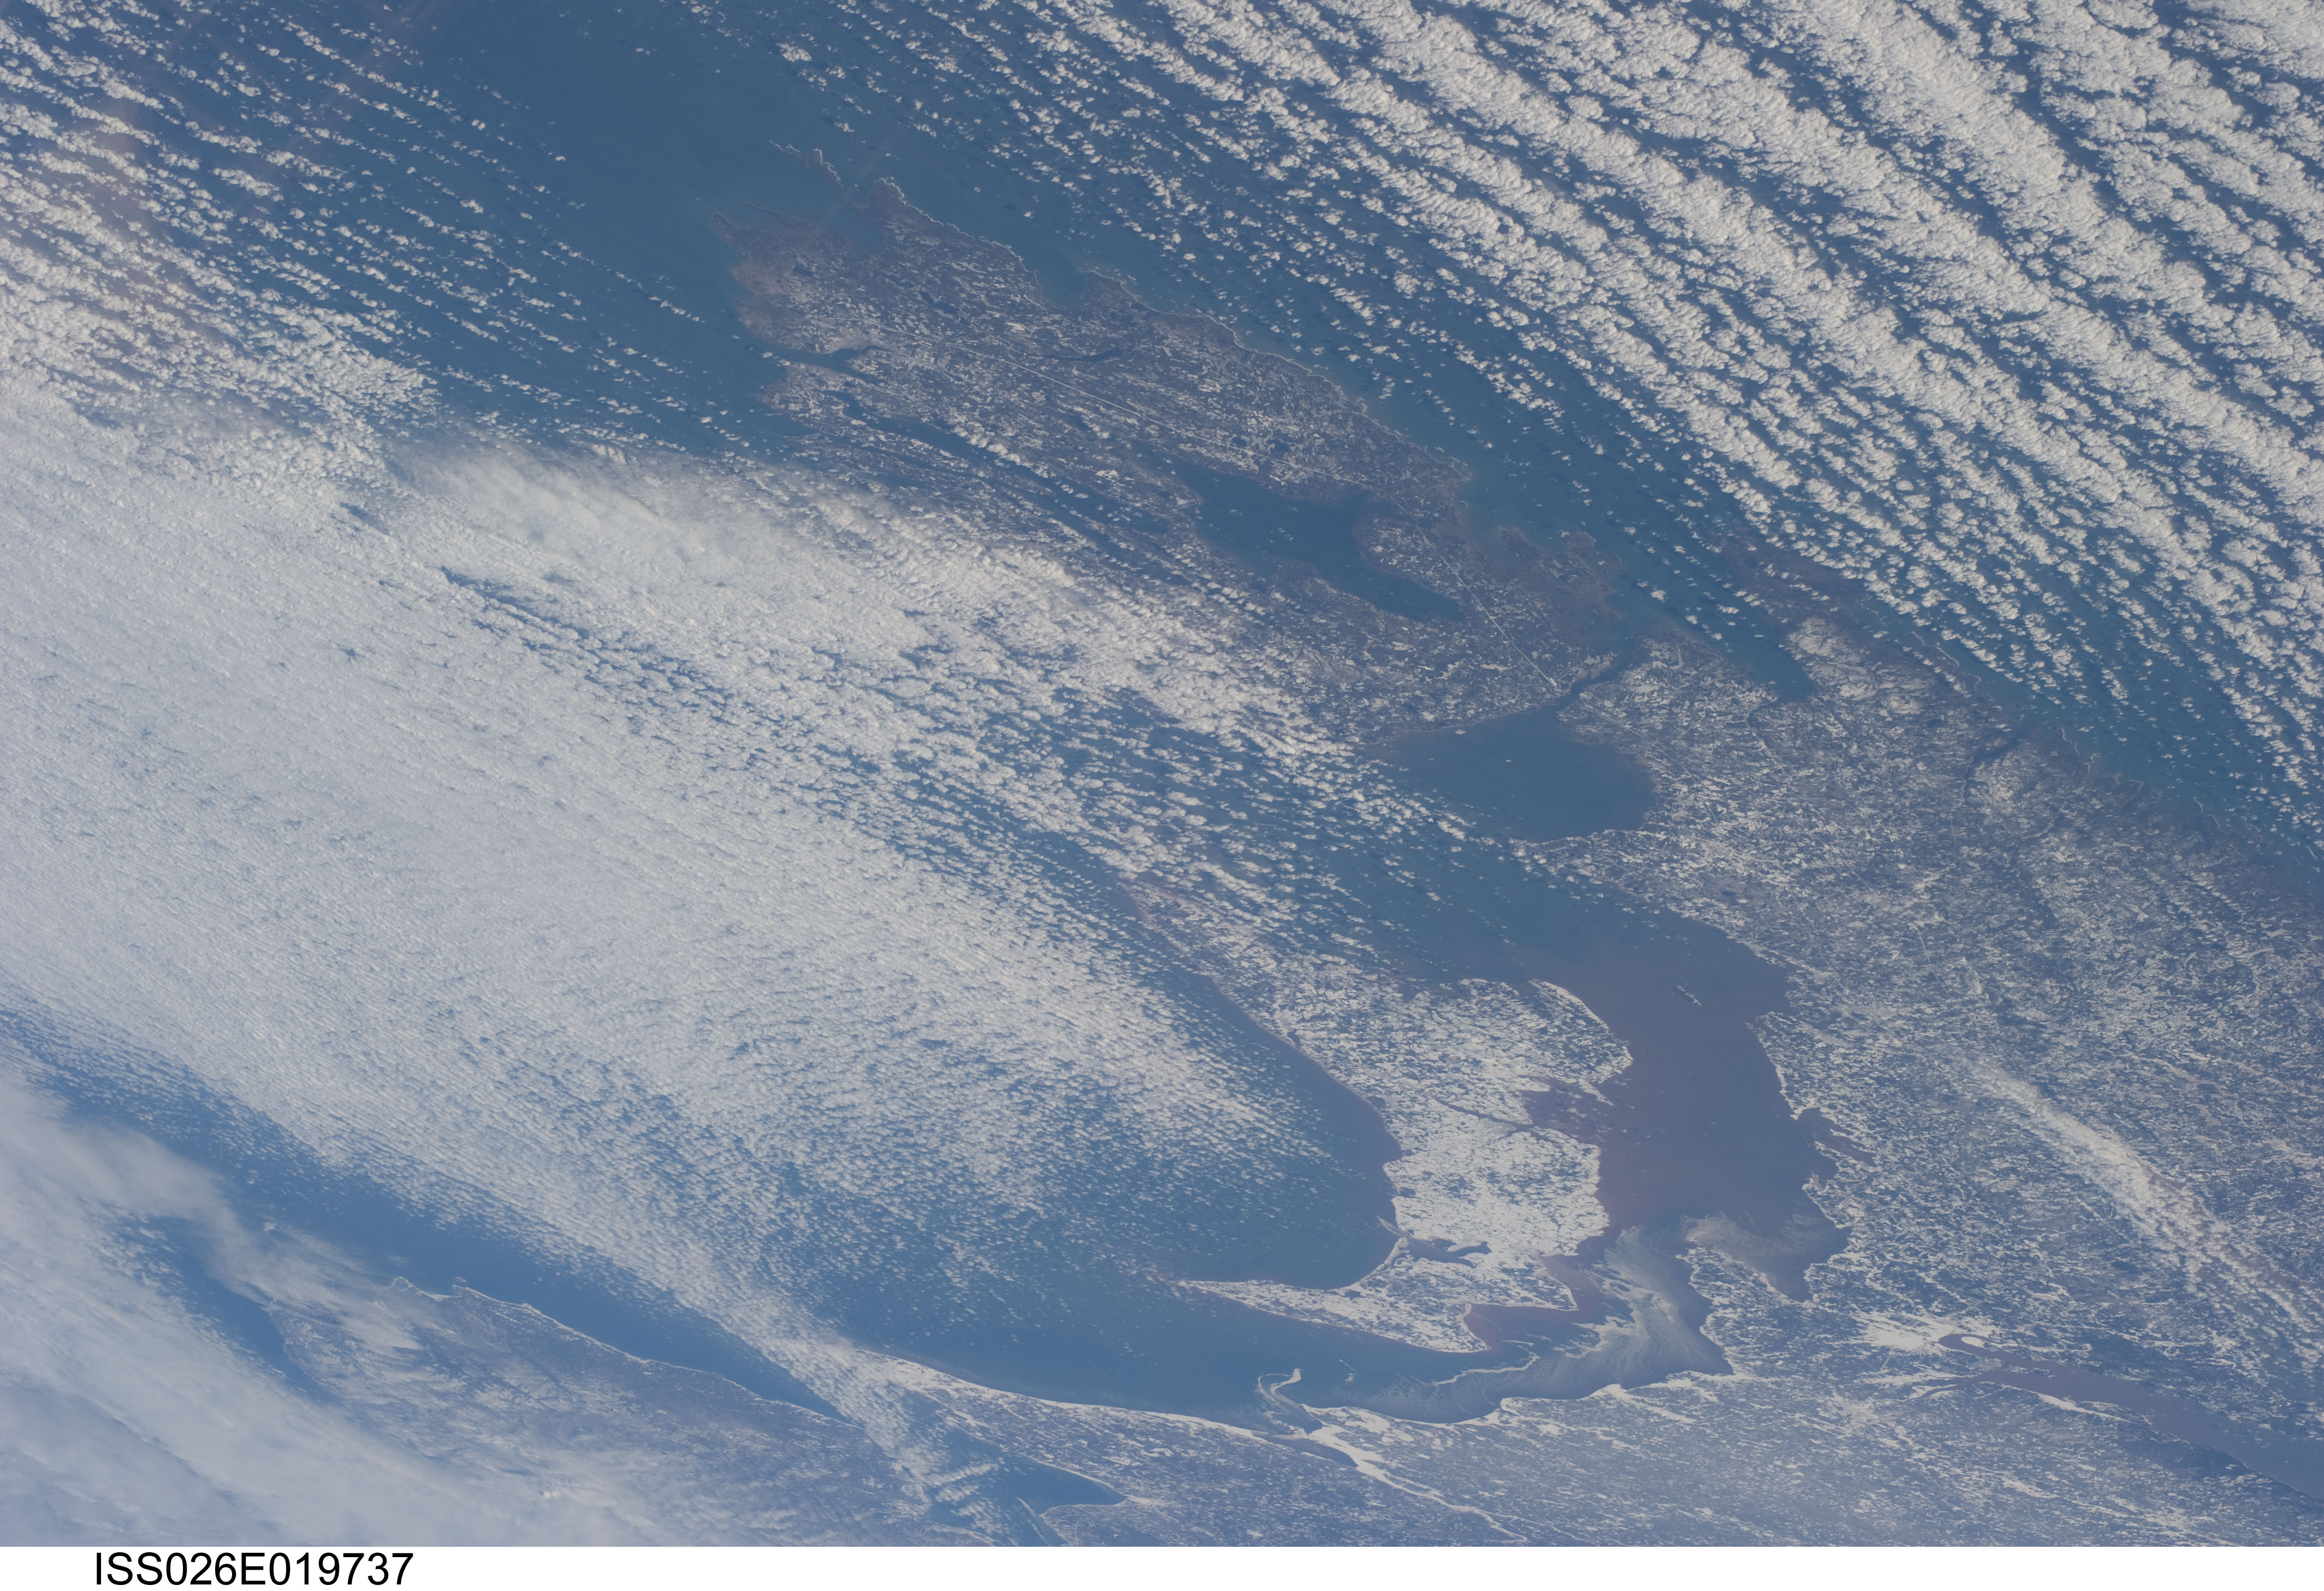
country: CANADA-PEI
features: PAN-PRINCE EDWARD I., CAPE BRETON ISLAND
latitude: 46.5
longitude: -62.0
